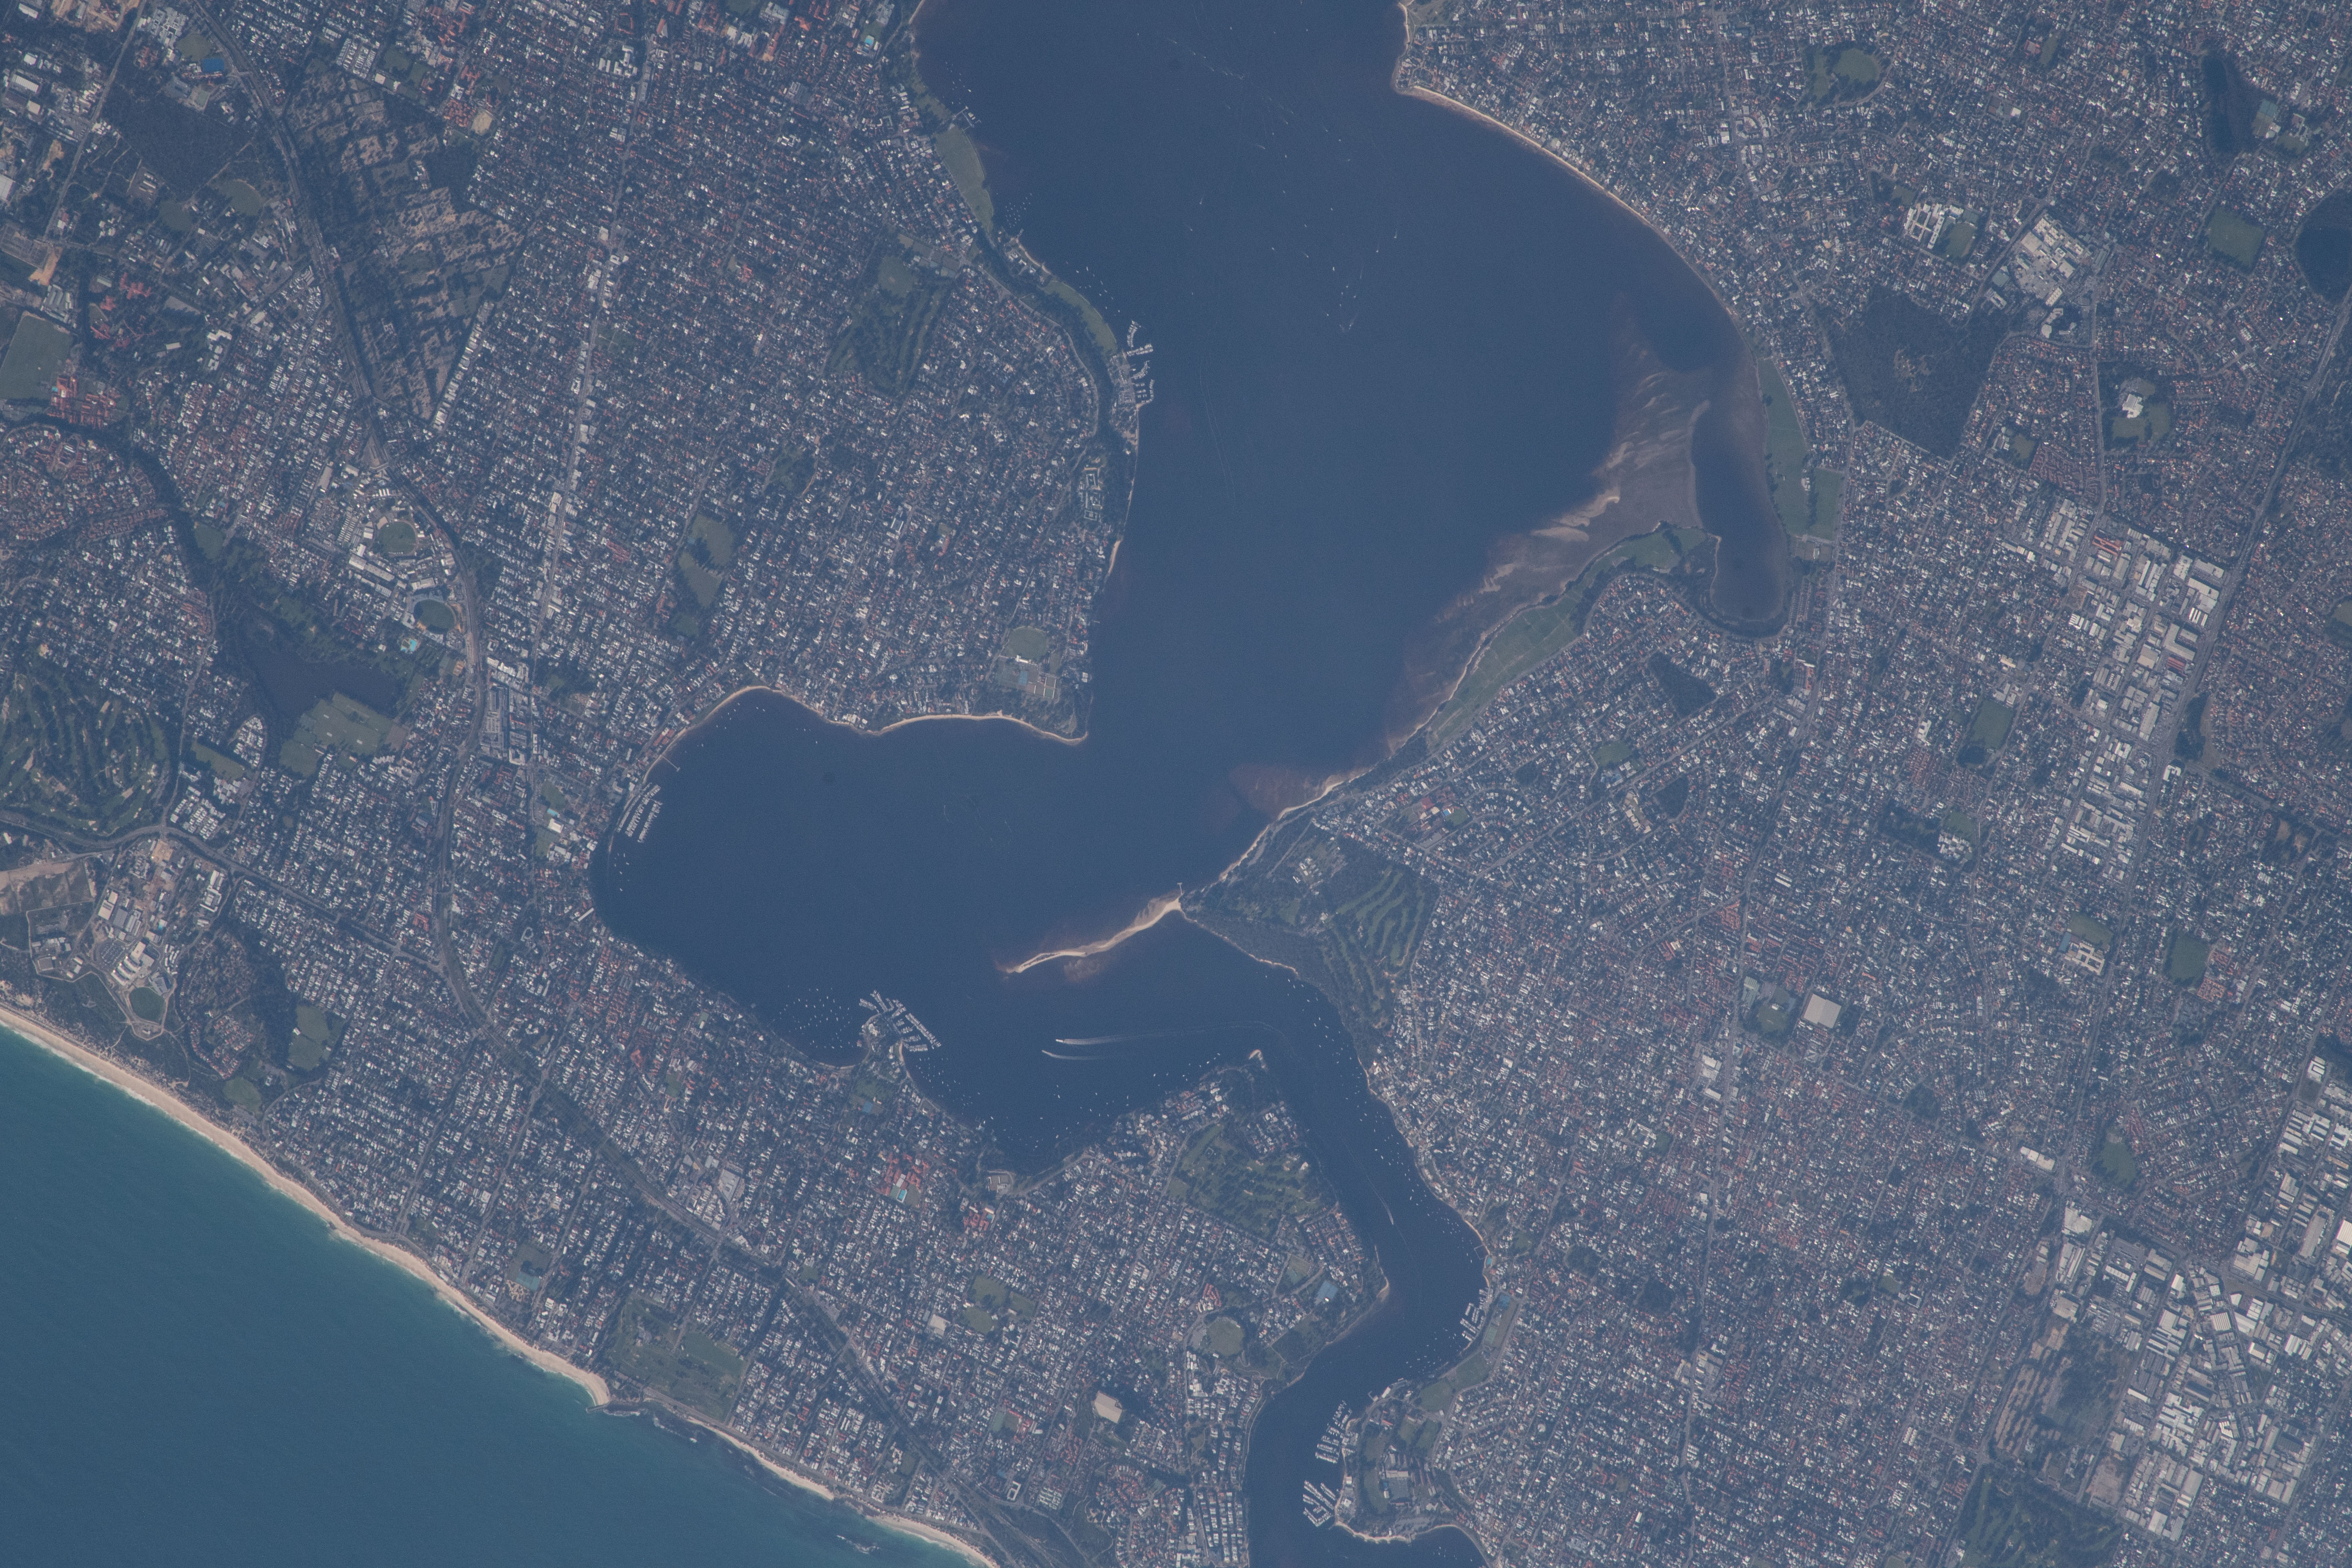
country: AUSTRALIA-WA
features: DALKEITH, SWAN RIVER, AUSTRALIA
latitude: -32.0
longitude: 115.8
